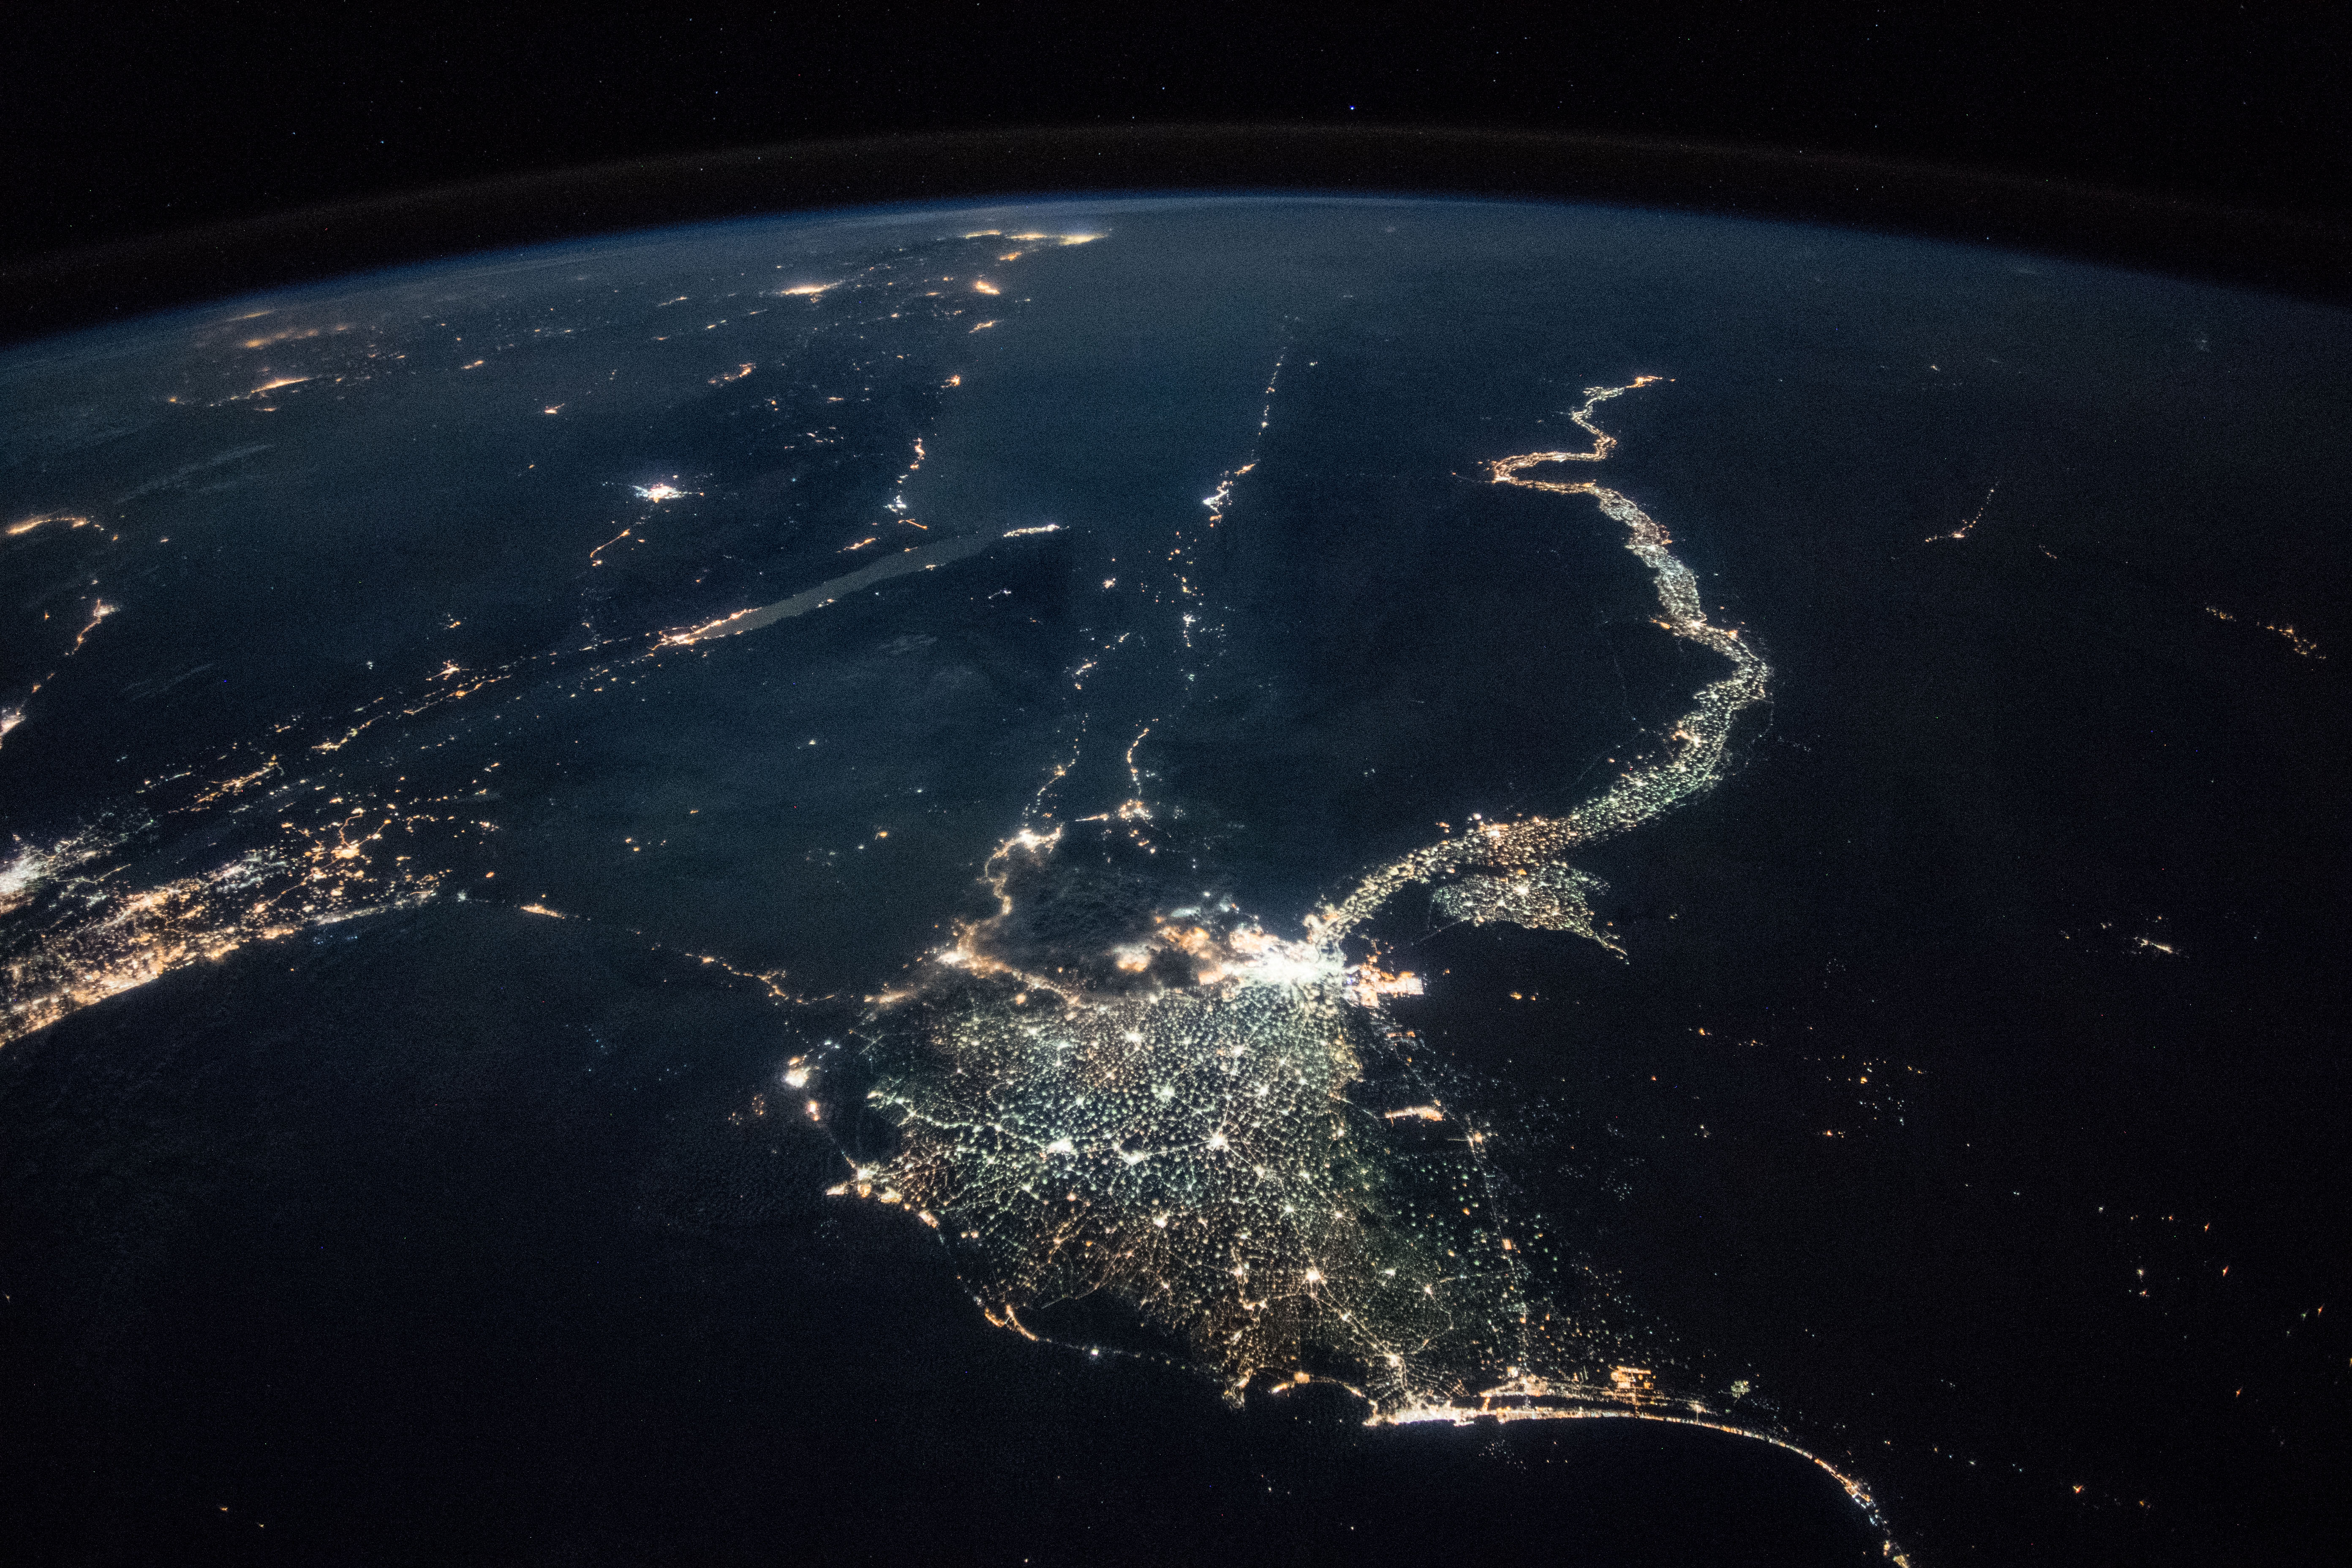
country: EGYPT
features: CAIRO CITY, GULF OF SUEZ, GULF OF AQABA, NEGEV DESERT, SUEZ CITY, ISMAILIA CITY, PORT SAID CITY, NILE DELTA, FAIYUM CITY, WESTERN DESERT, NIGHT, EARTH LIMB
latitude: 29.4
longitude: 32.5
